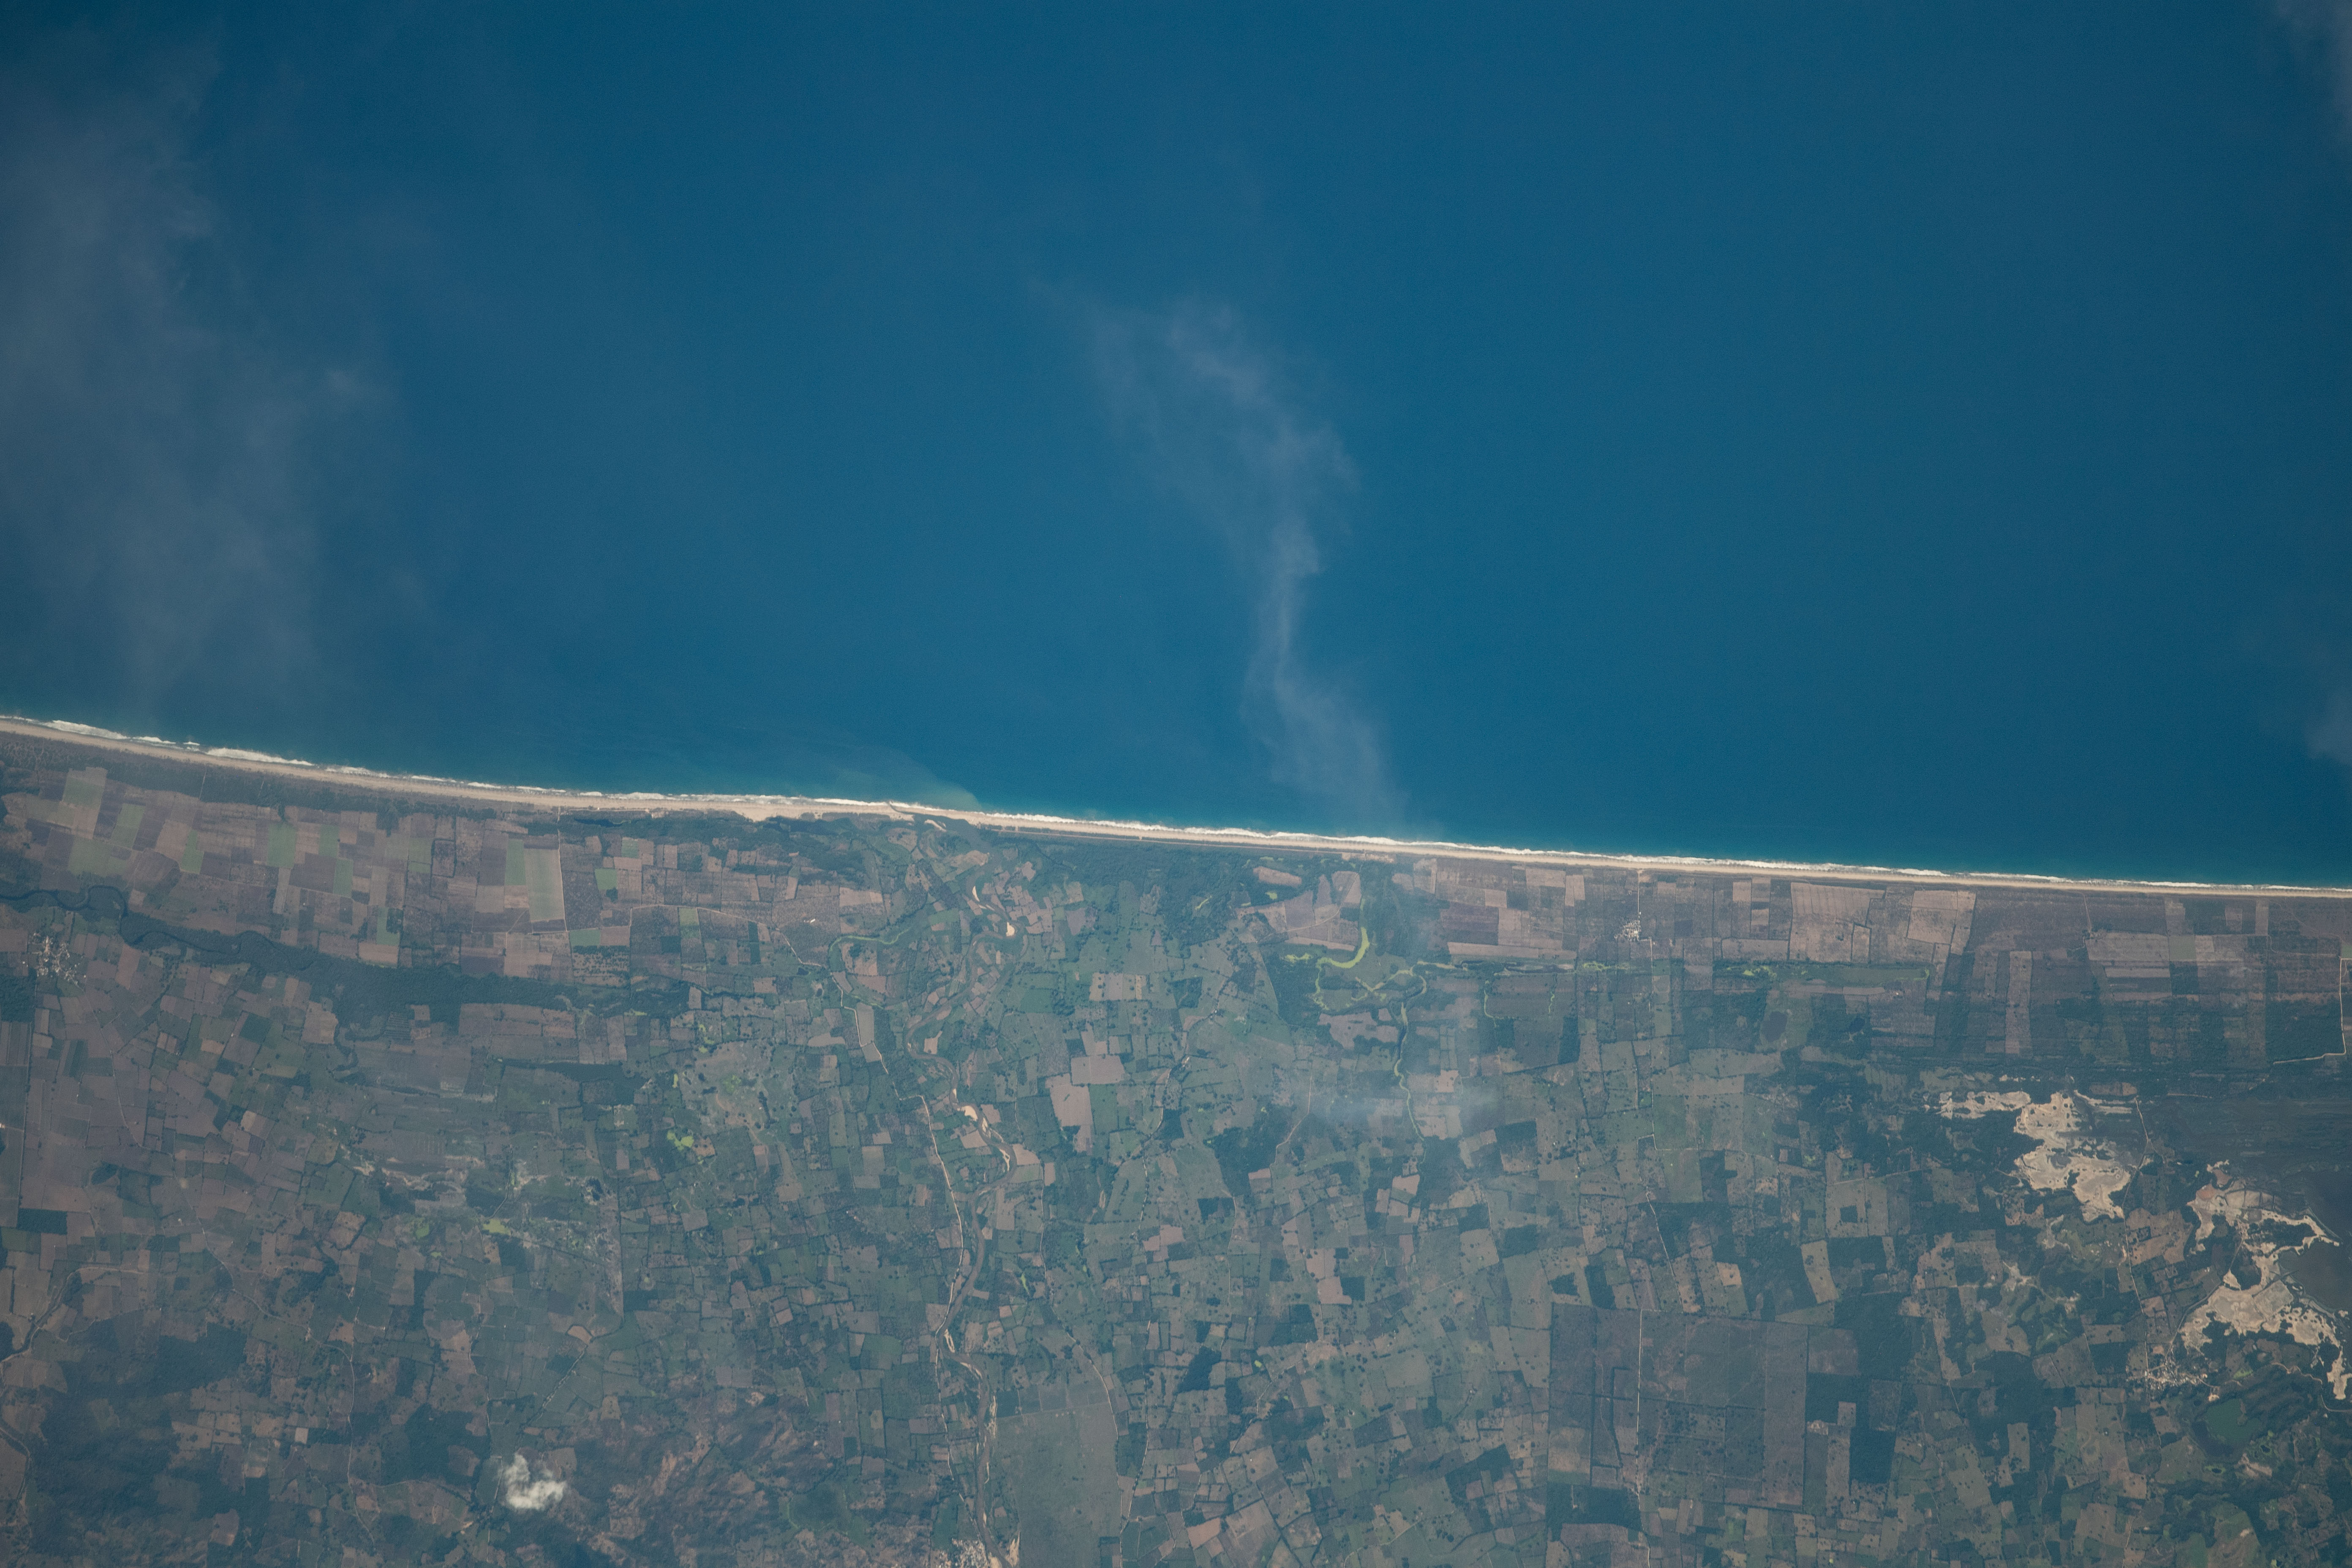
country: MEXICO
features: OAXACA
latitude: 16.1
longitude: -98.0
